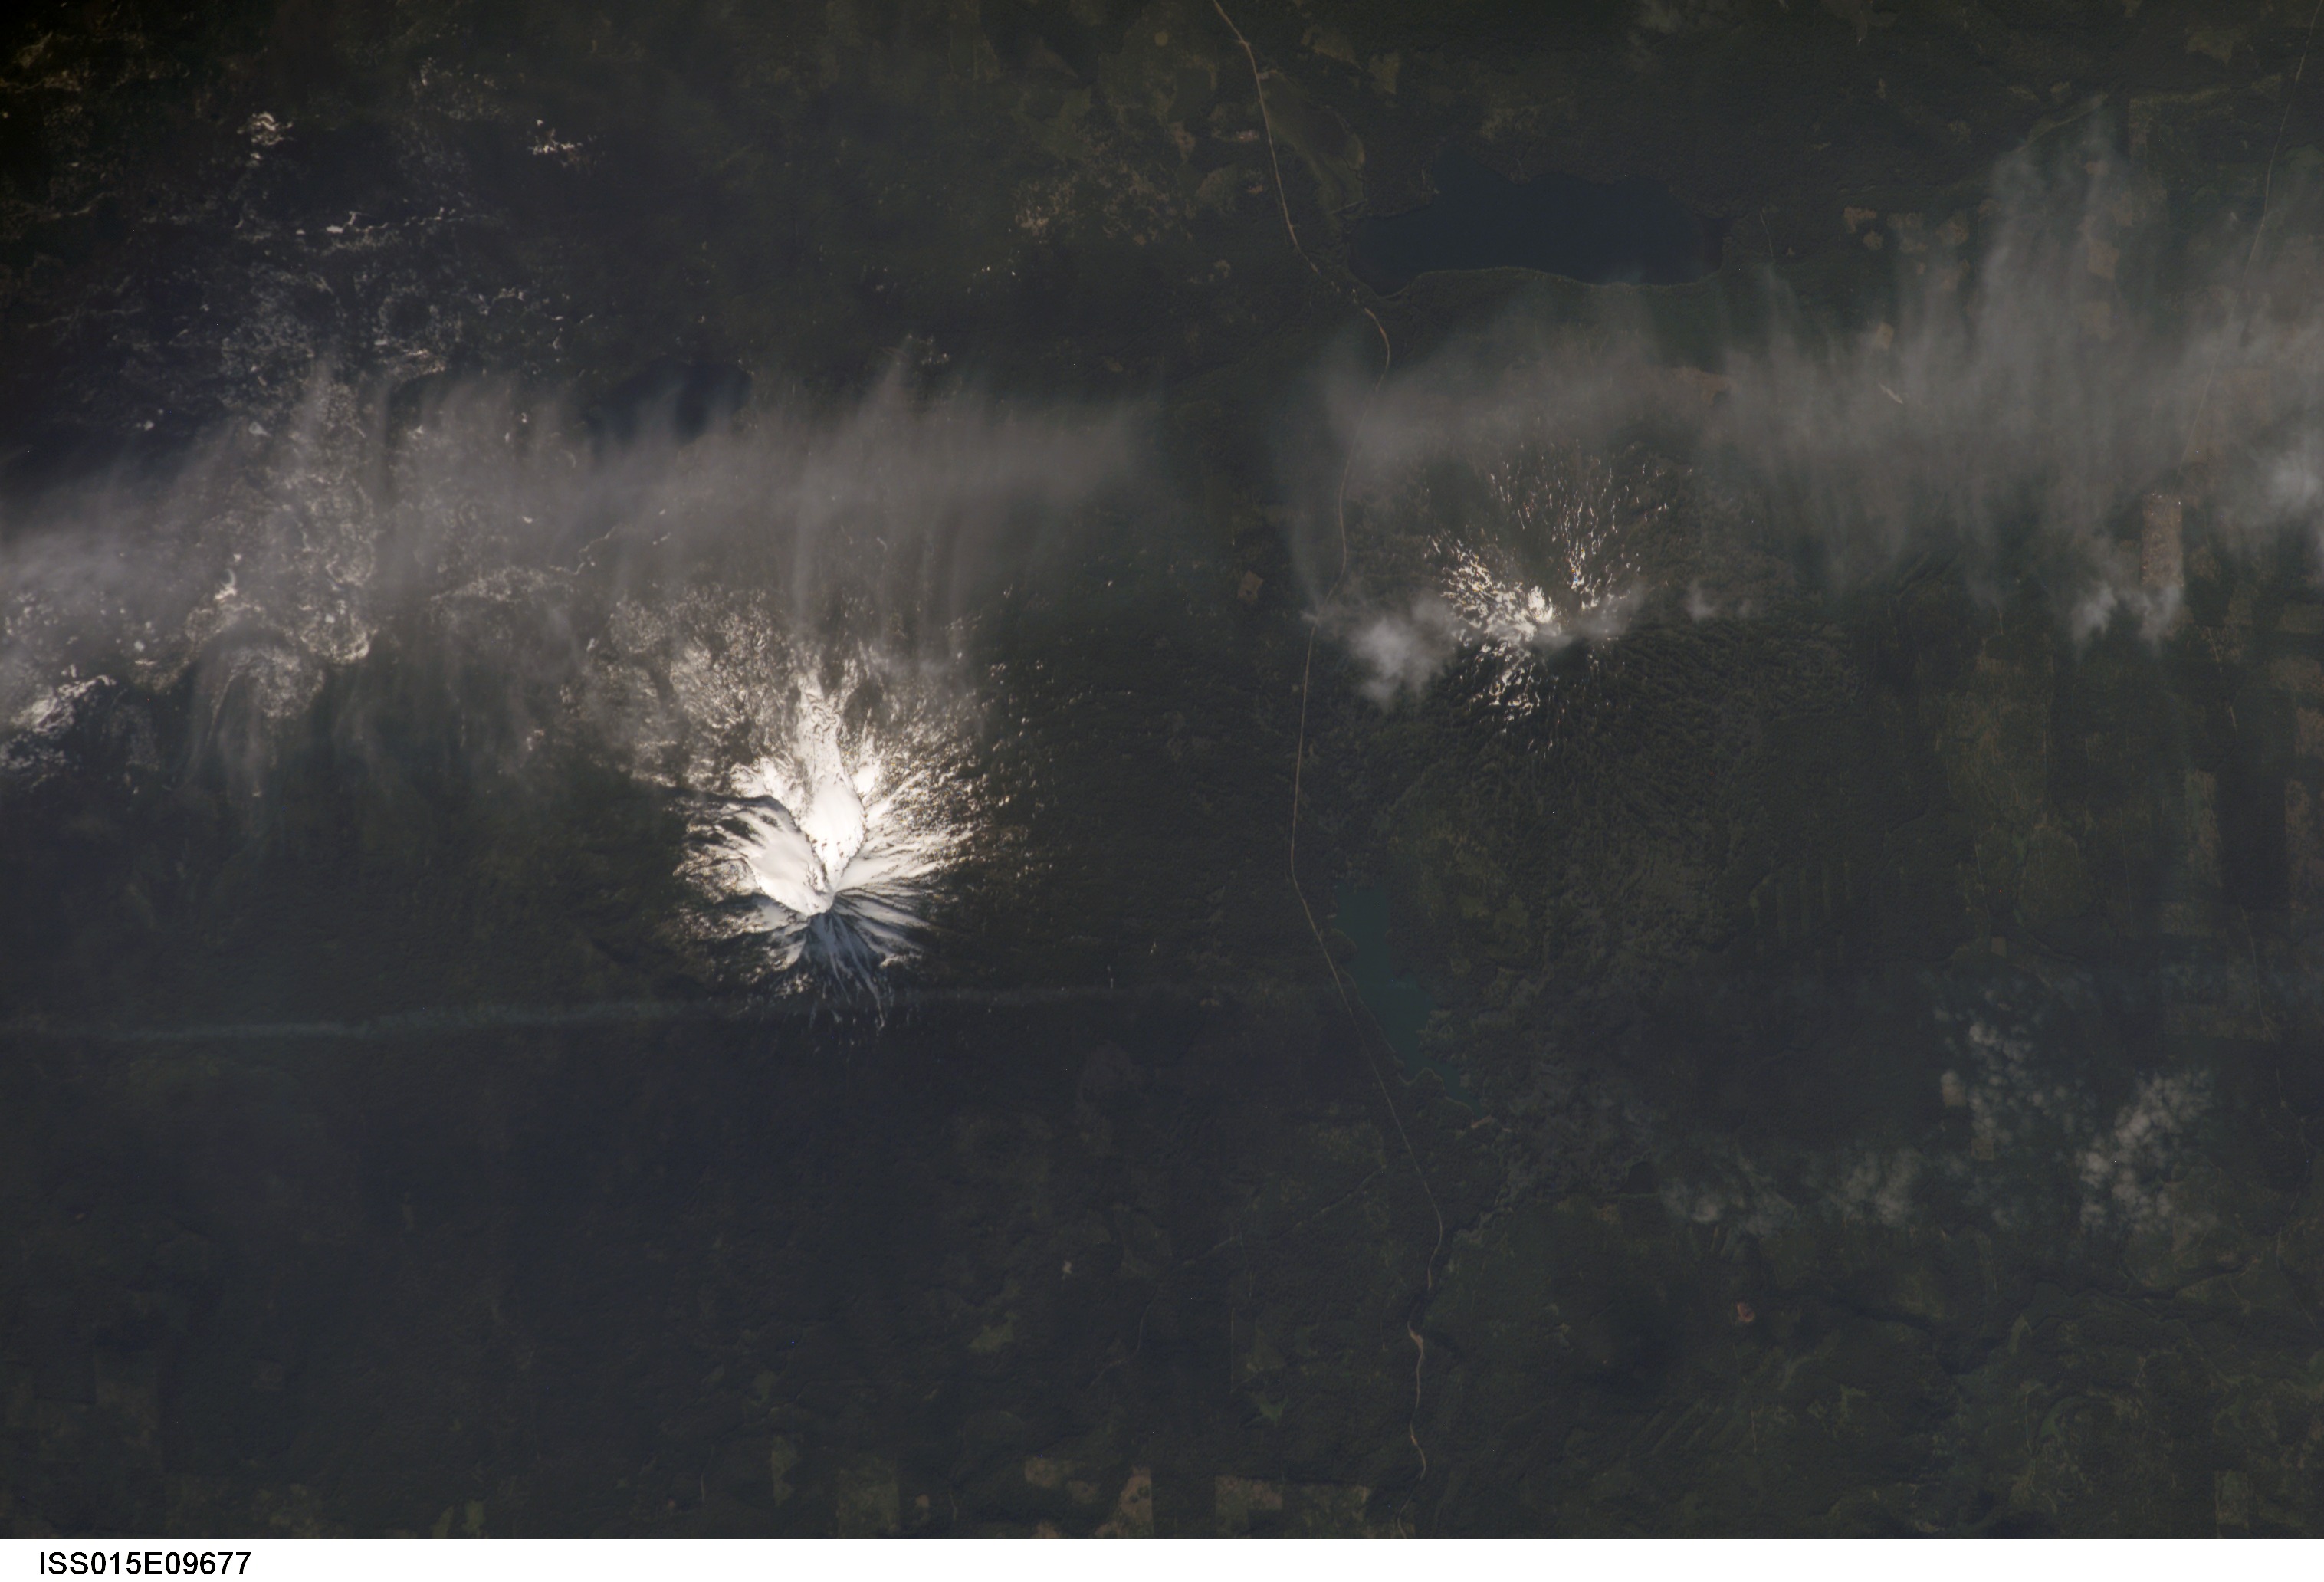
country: USA-OREGON
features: MT. MCLOUGHLIN, DARK
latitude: 42.4
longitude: -122.3
